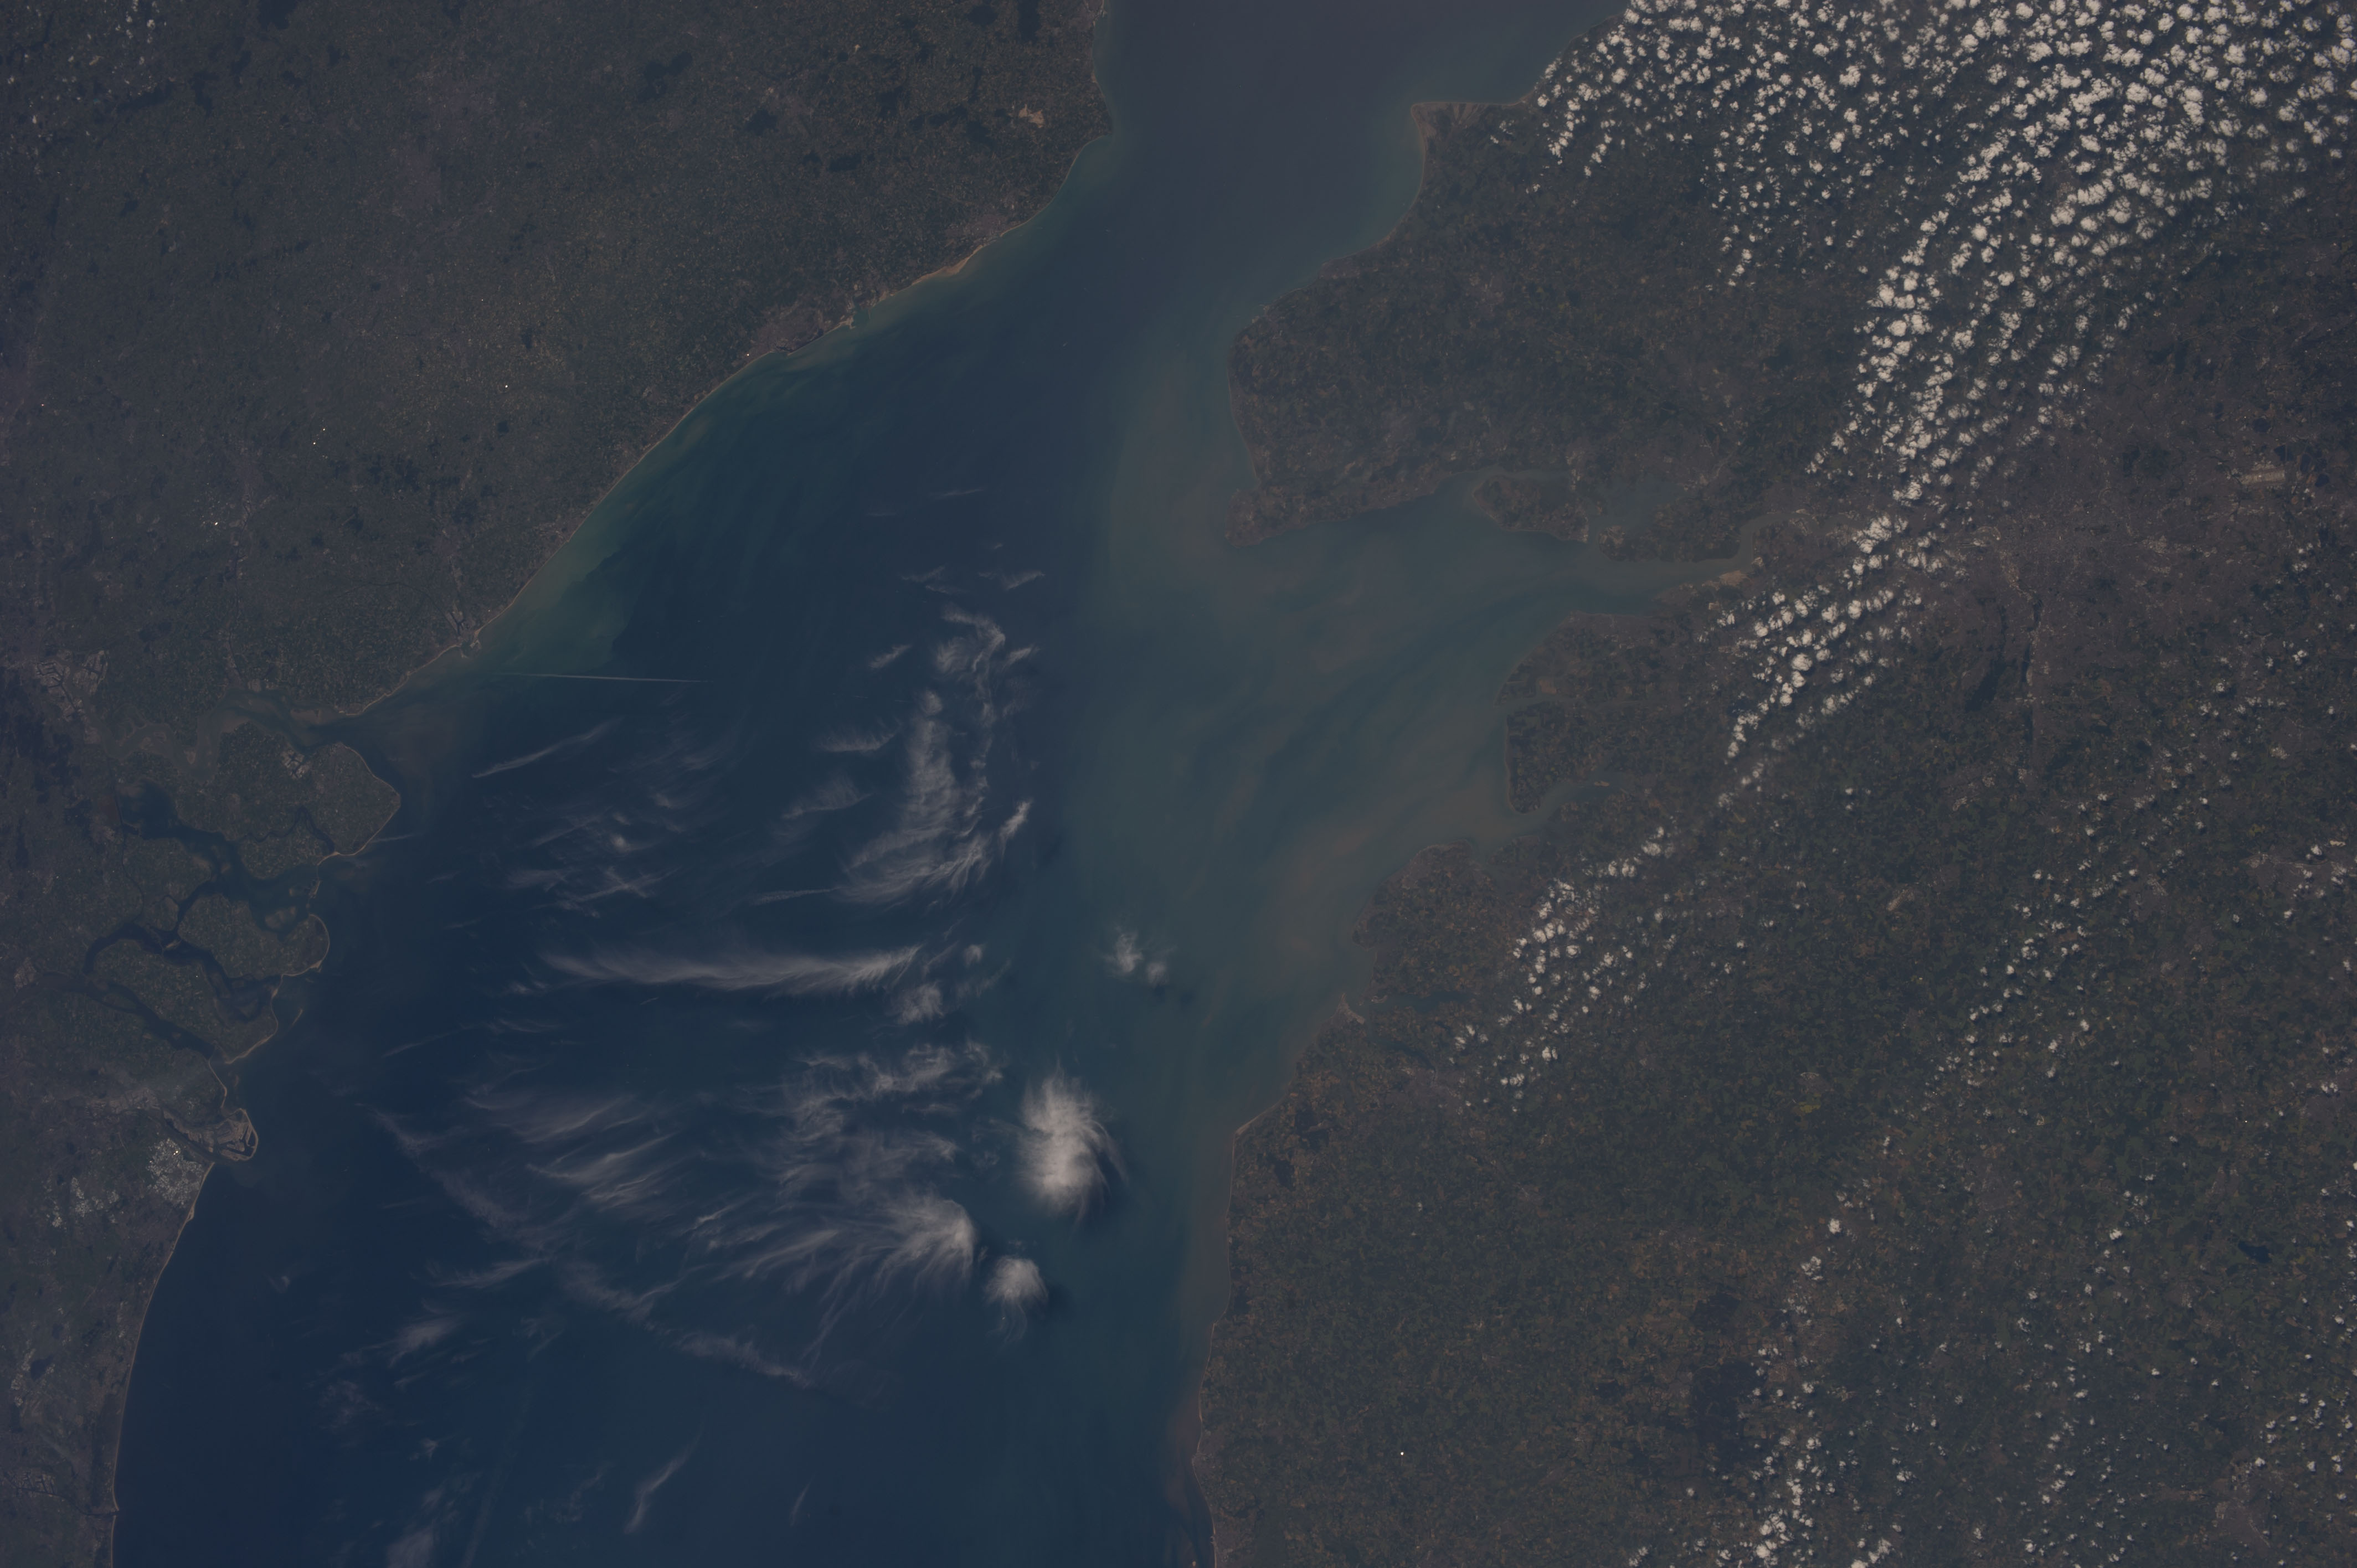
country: UK-ENGLAND
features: S.
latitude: 51.5
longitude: 1.5
